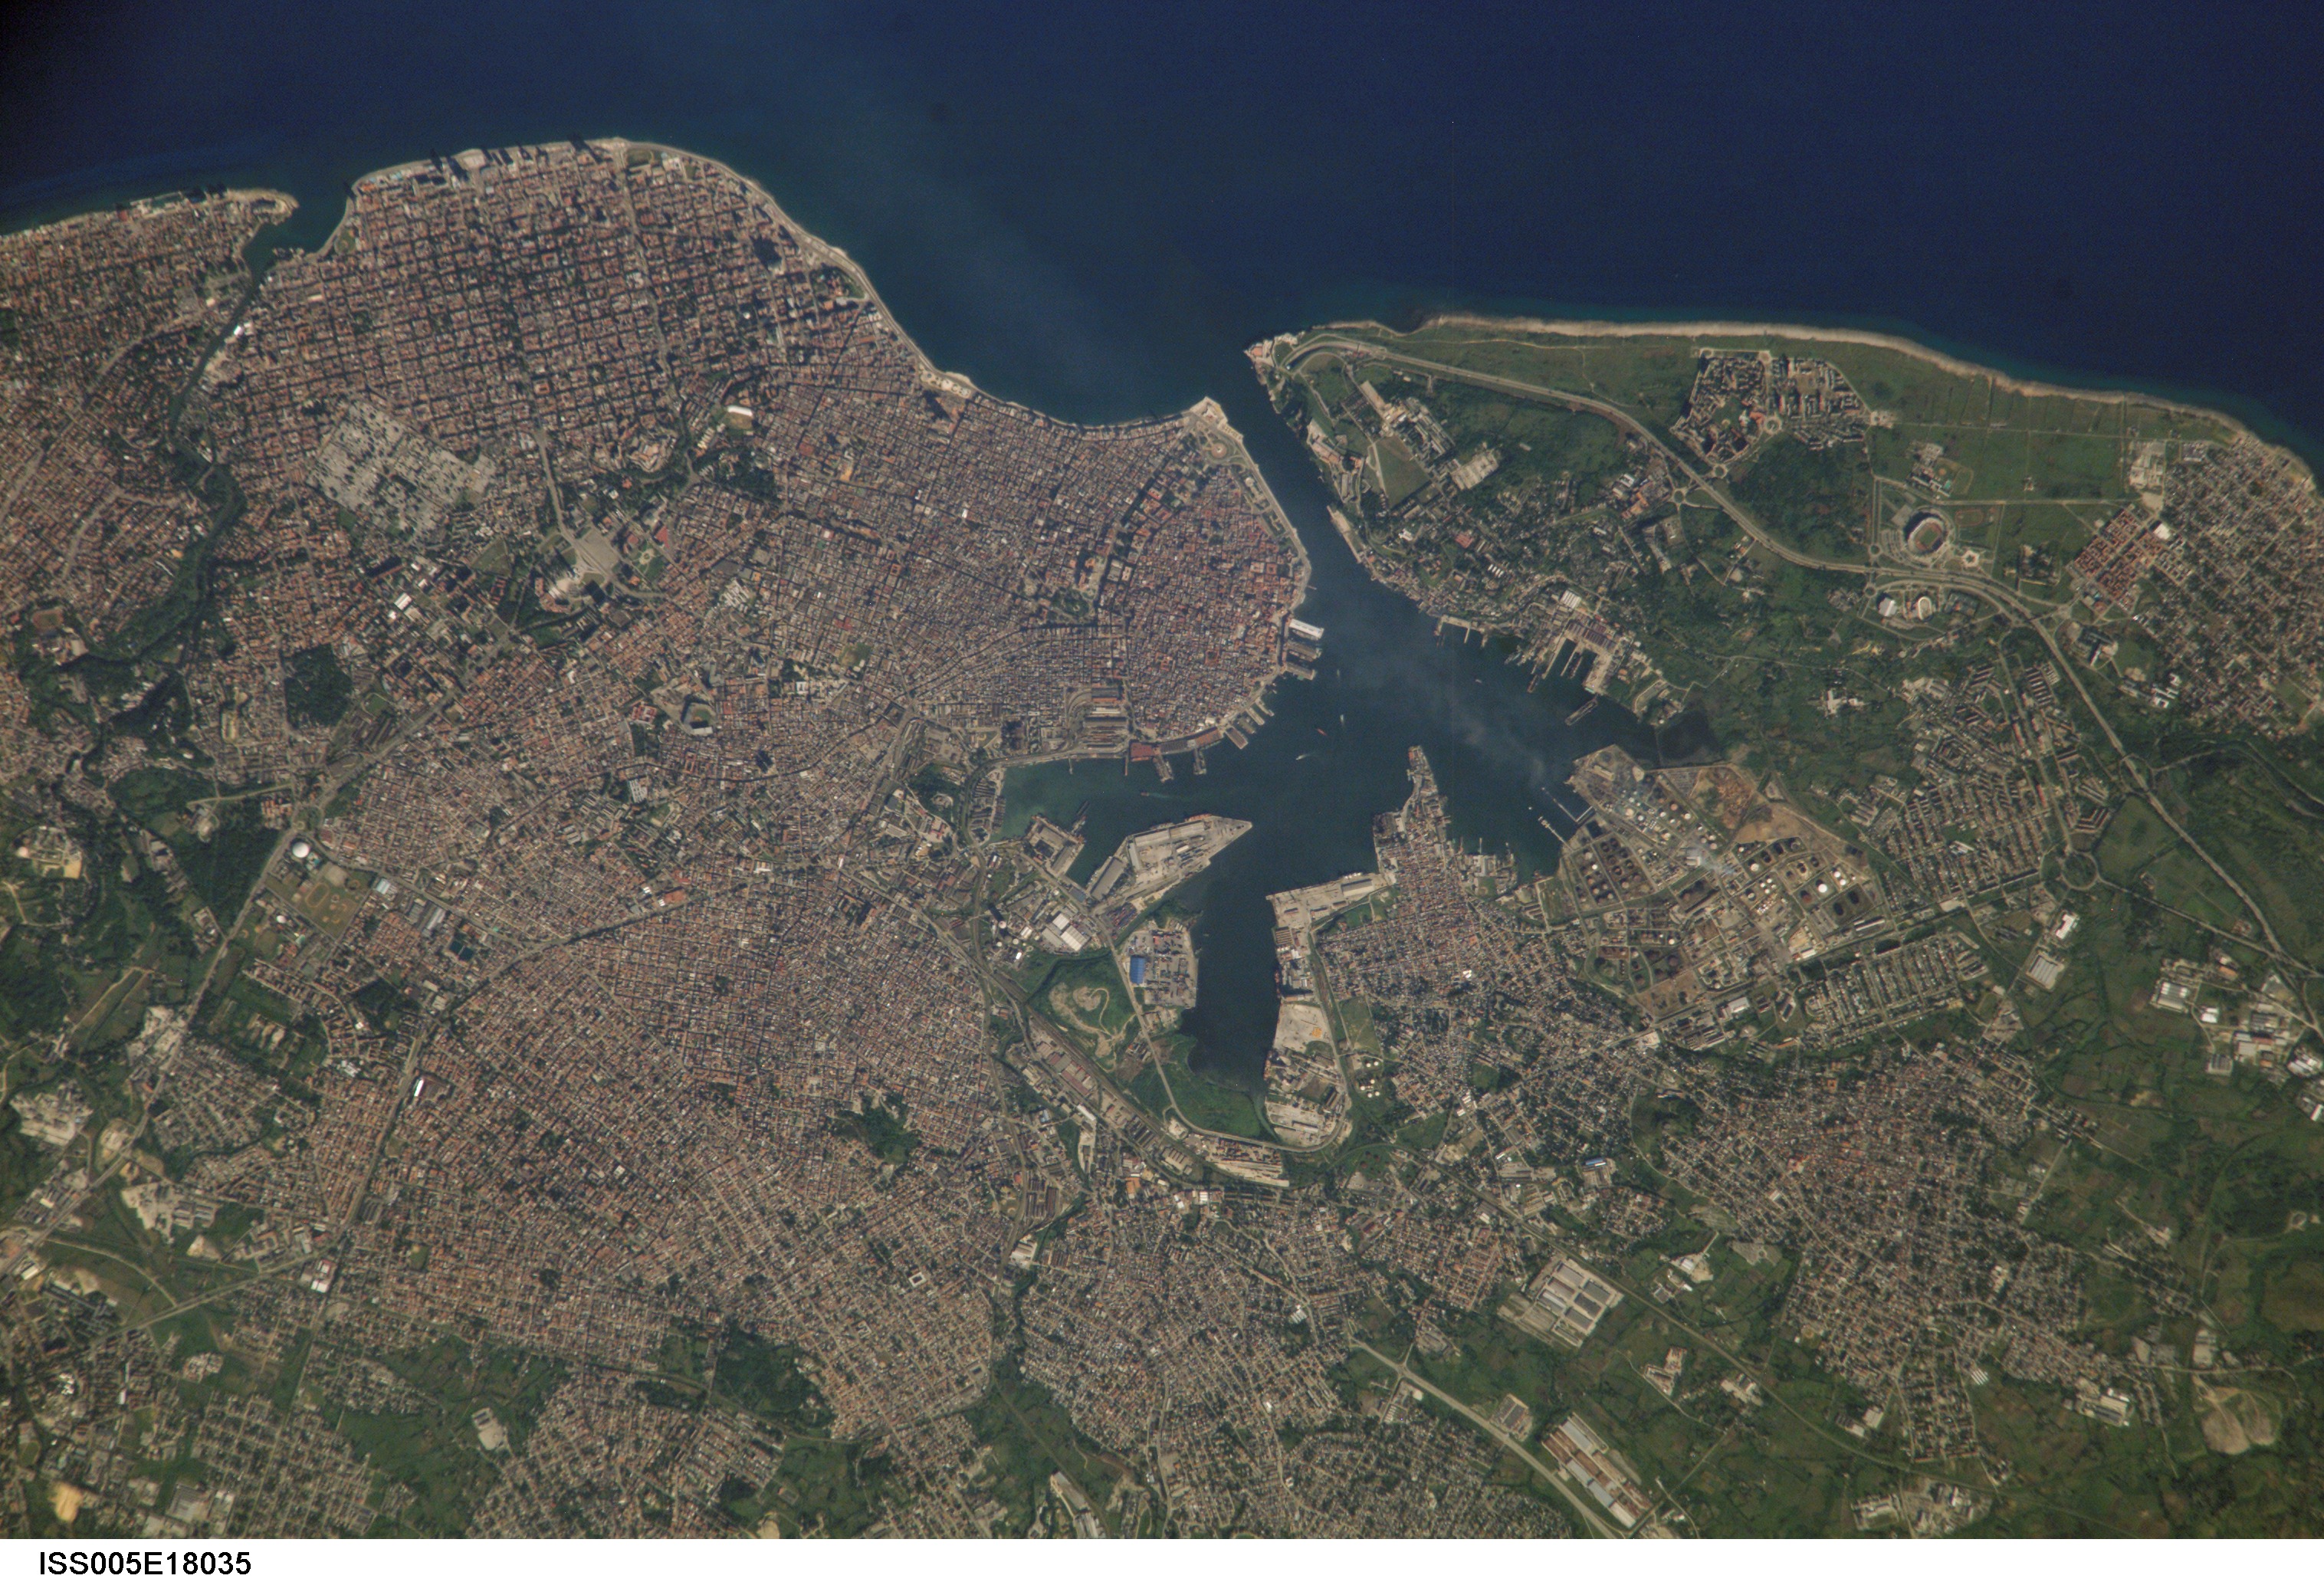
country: CUBA
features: LA HAVANA
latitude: 23.0
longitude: -82.5
